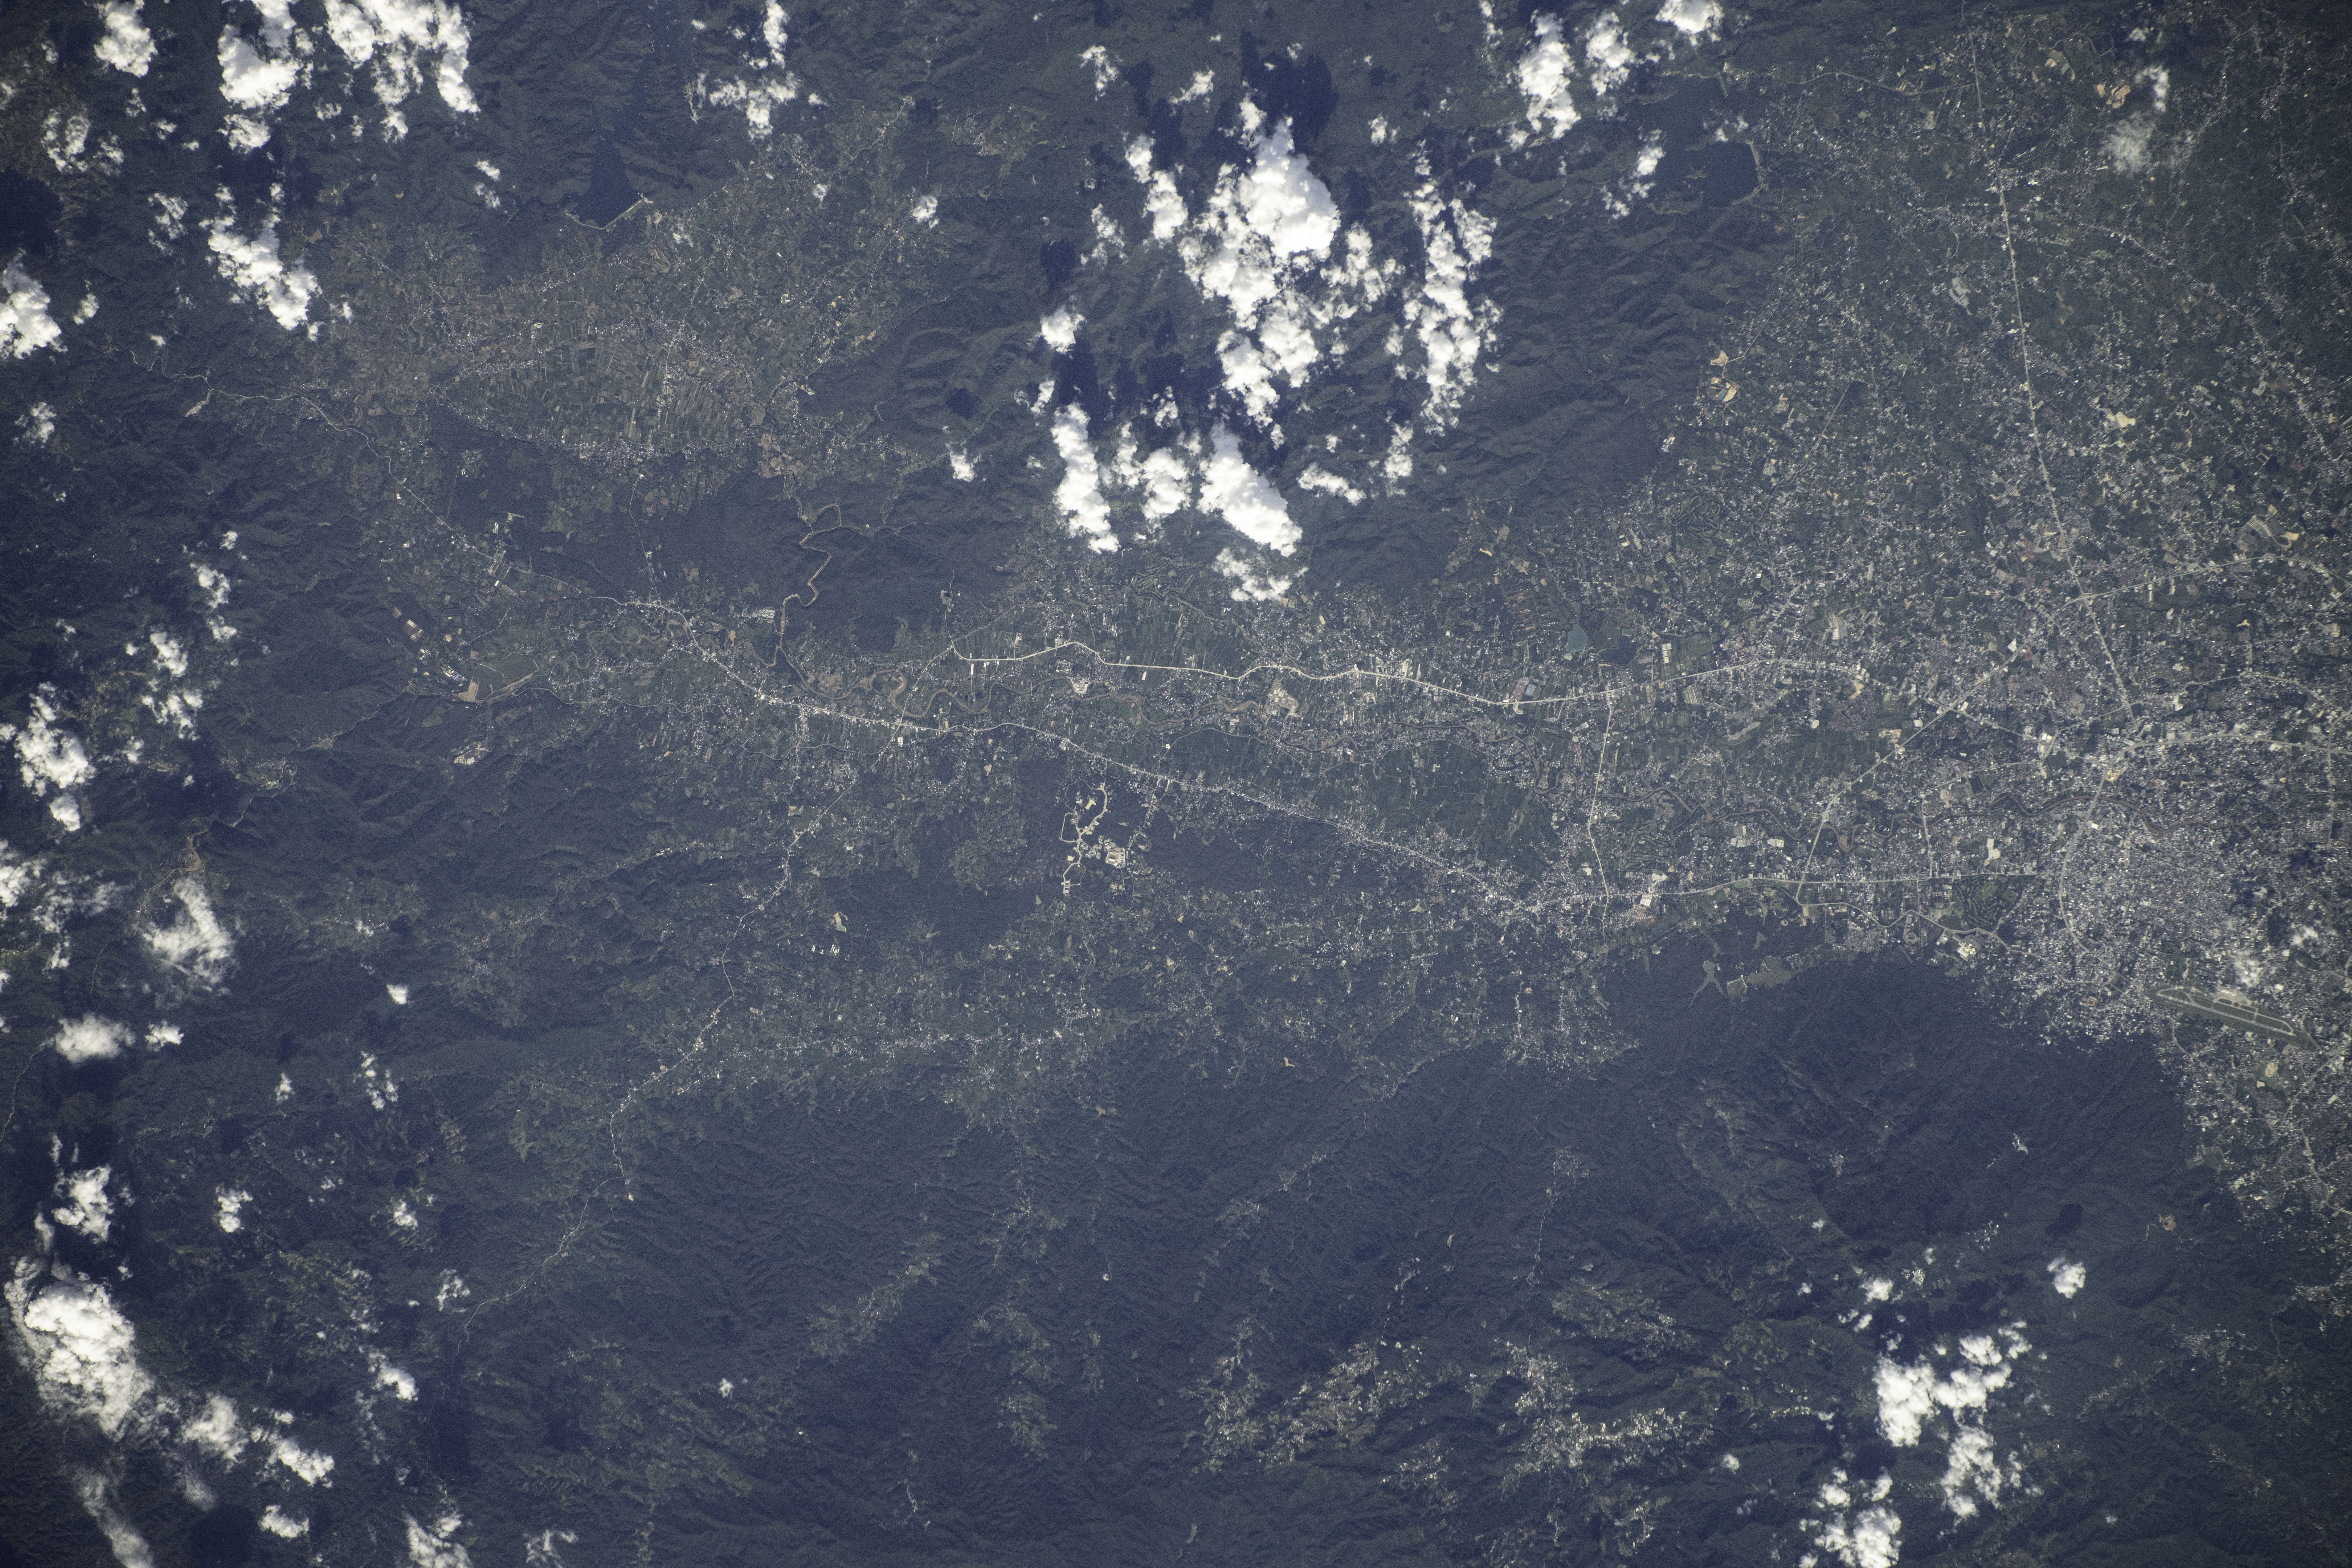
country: THAILAND
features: CHIANG MAI
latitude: 19.0
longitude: 99.0
